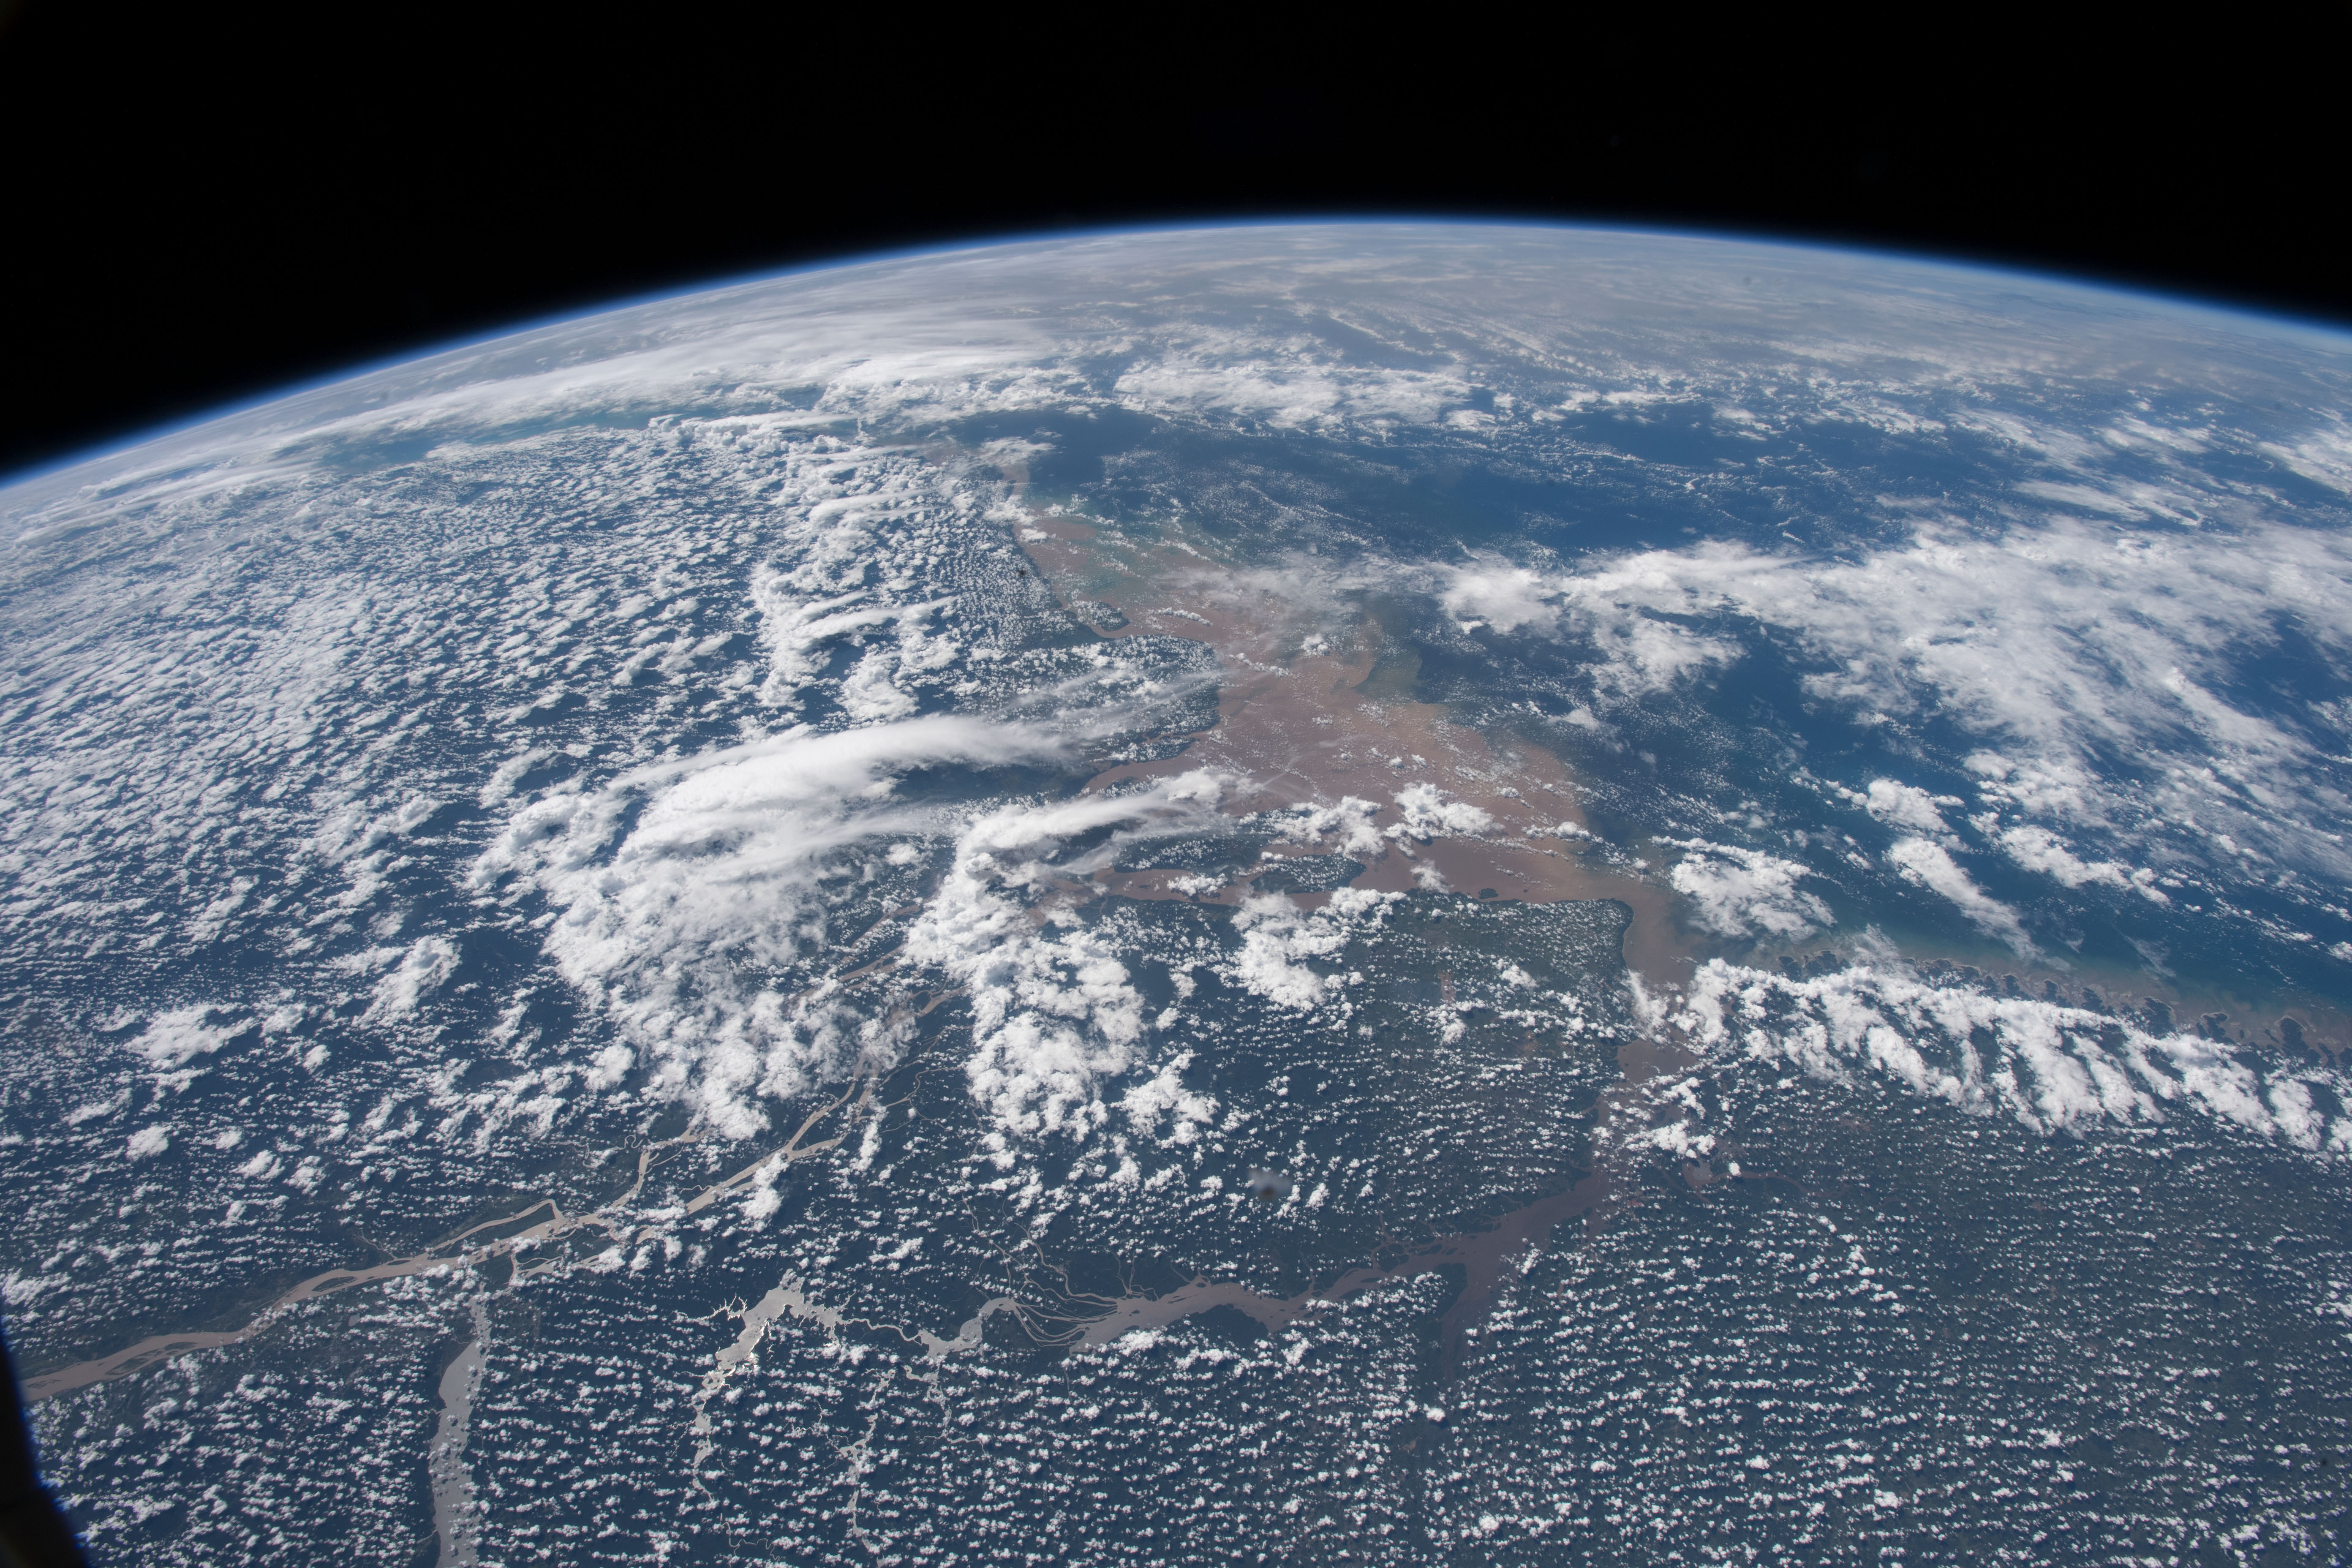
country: BRAZIL
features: MACAPA, BELEN, SANTA ROSA BAY, MARAJO BAY, AMAZONAS RAINFOREST, AMAZONAS RIVER, EARTH LIMB
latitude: 0.8
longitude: -49.9
